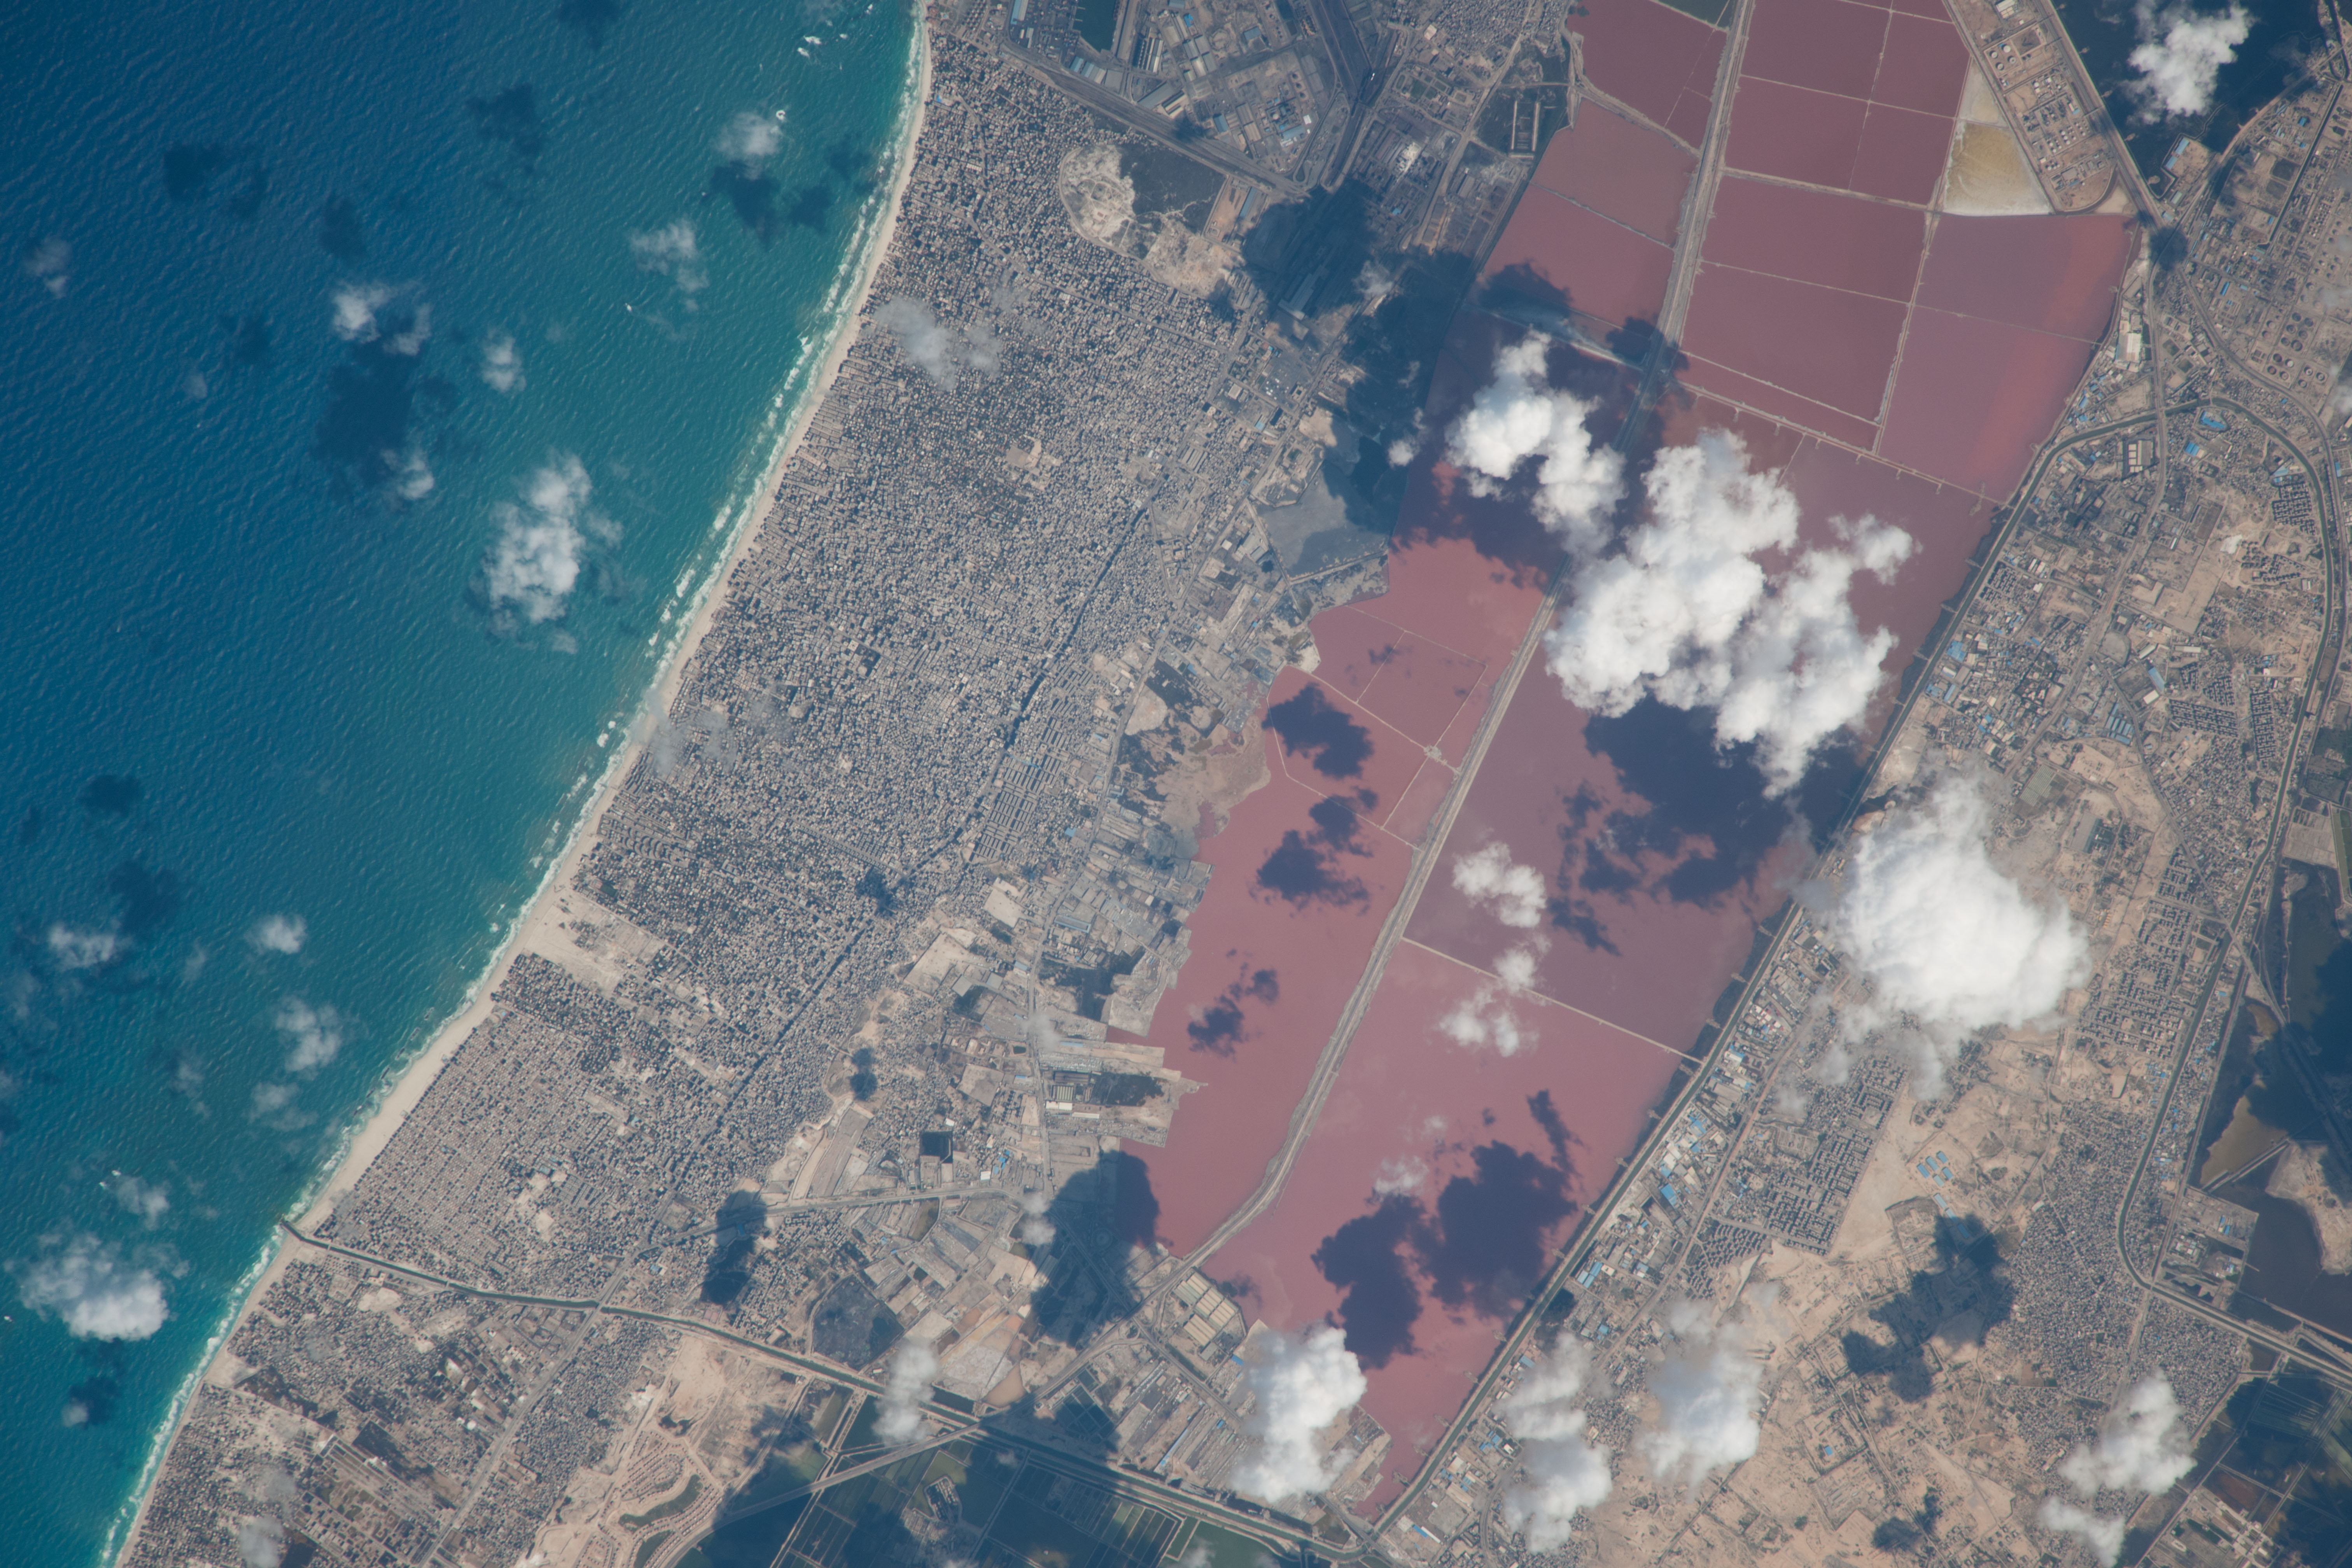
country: EGYPT
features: EL AGAMY, FARMLAND, DESERT, MEDITERRANEAN SEA
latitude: 31.1
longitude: 29.8
